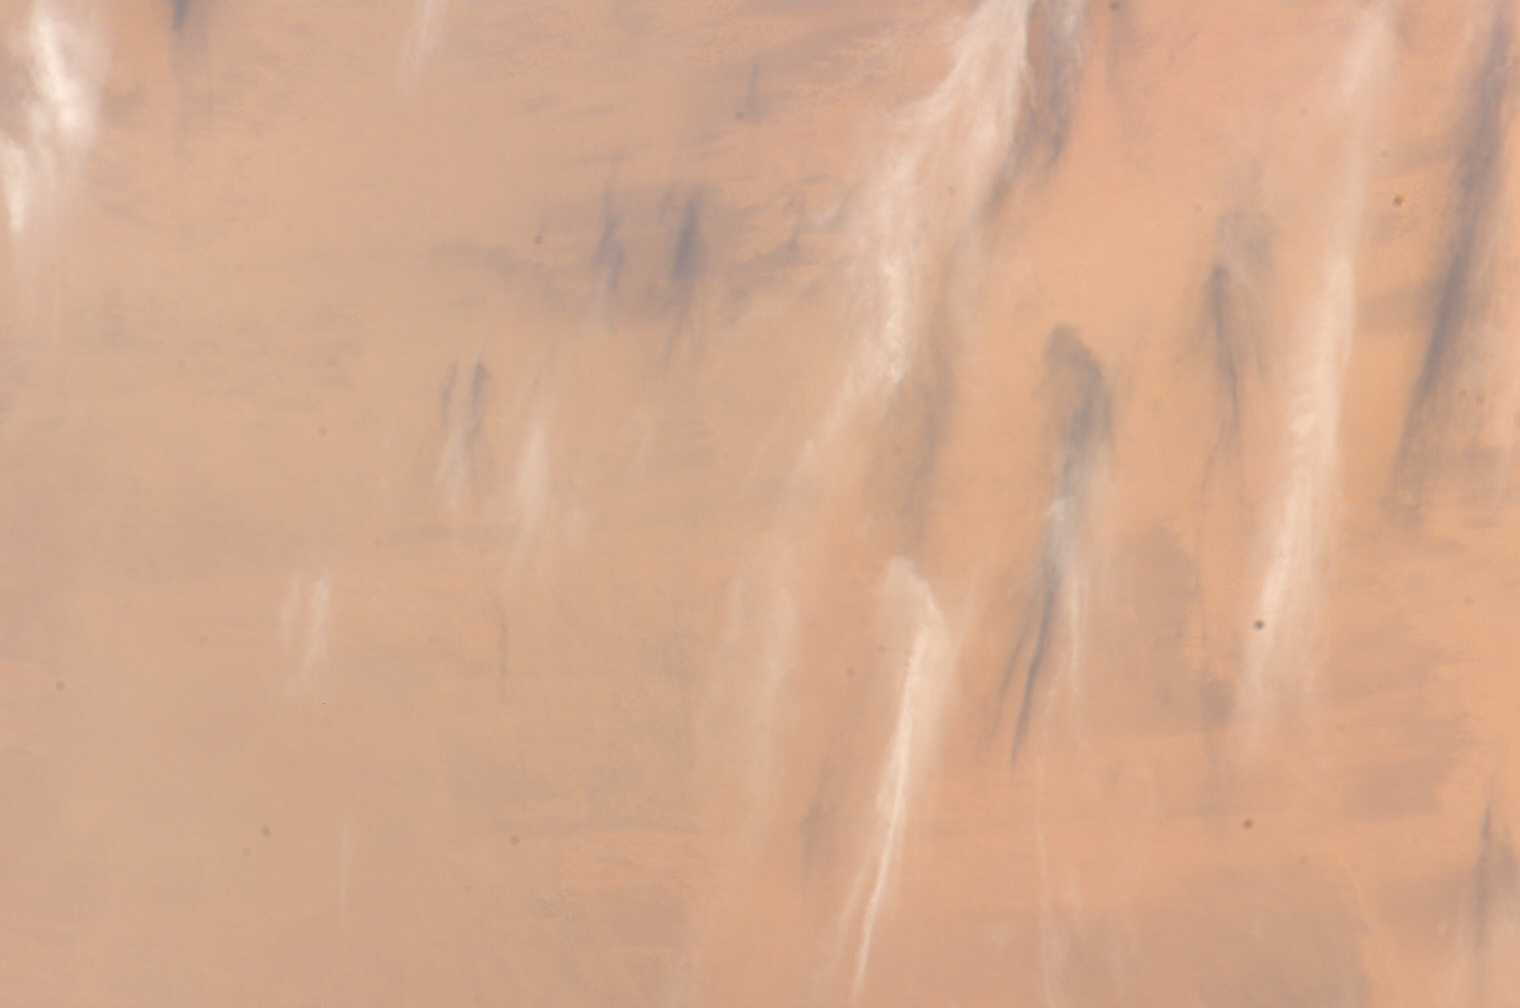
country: CHAD
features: WIND STREAKS, MEGAGROOVES
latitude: 18.5
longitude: 21.0
